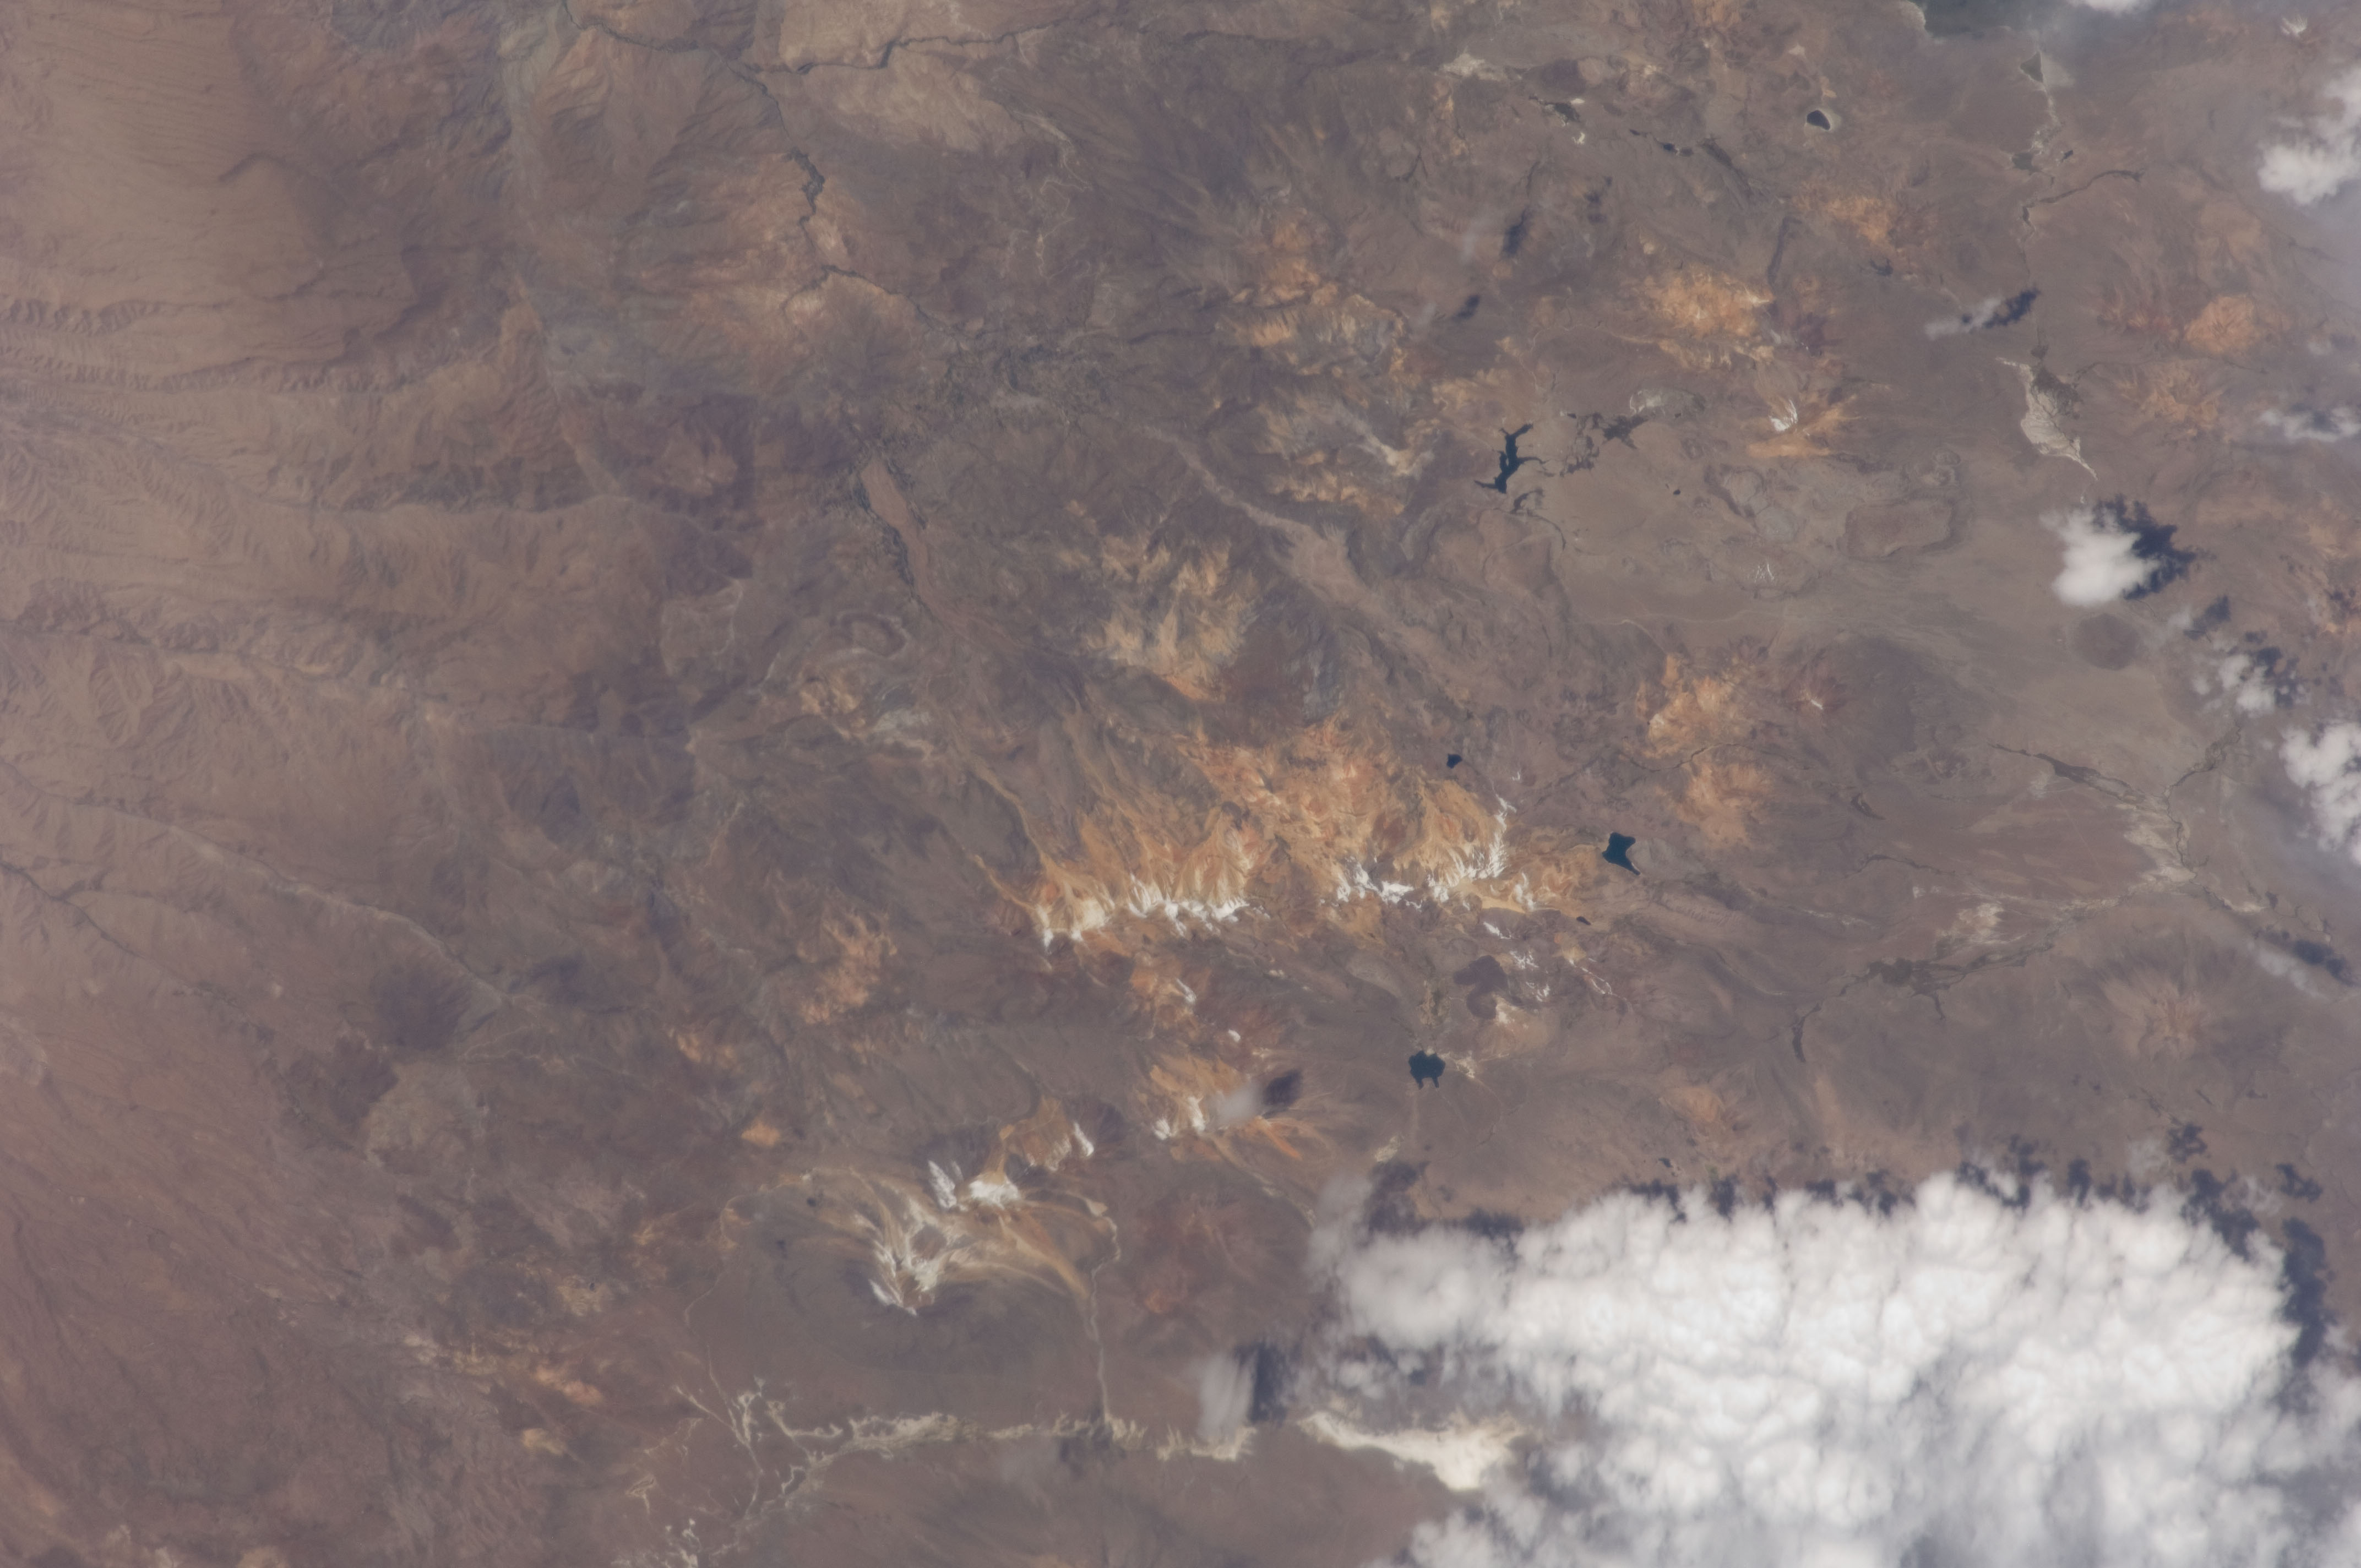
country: PERU
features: CORDERILLA DE BARROSO MTS., TACORA VOL.
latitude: -17.5
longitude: -69.8
